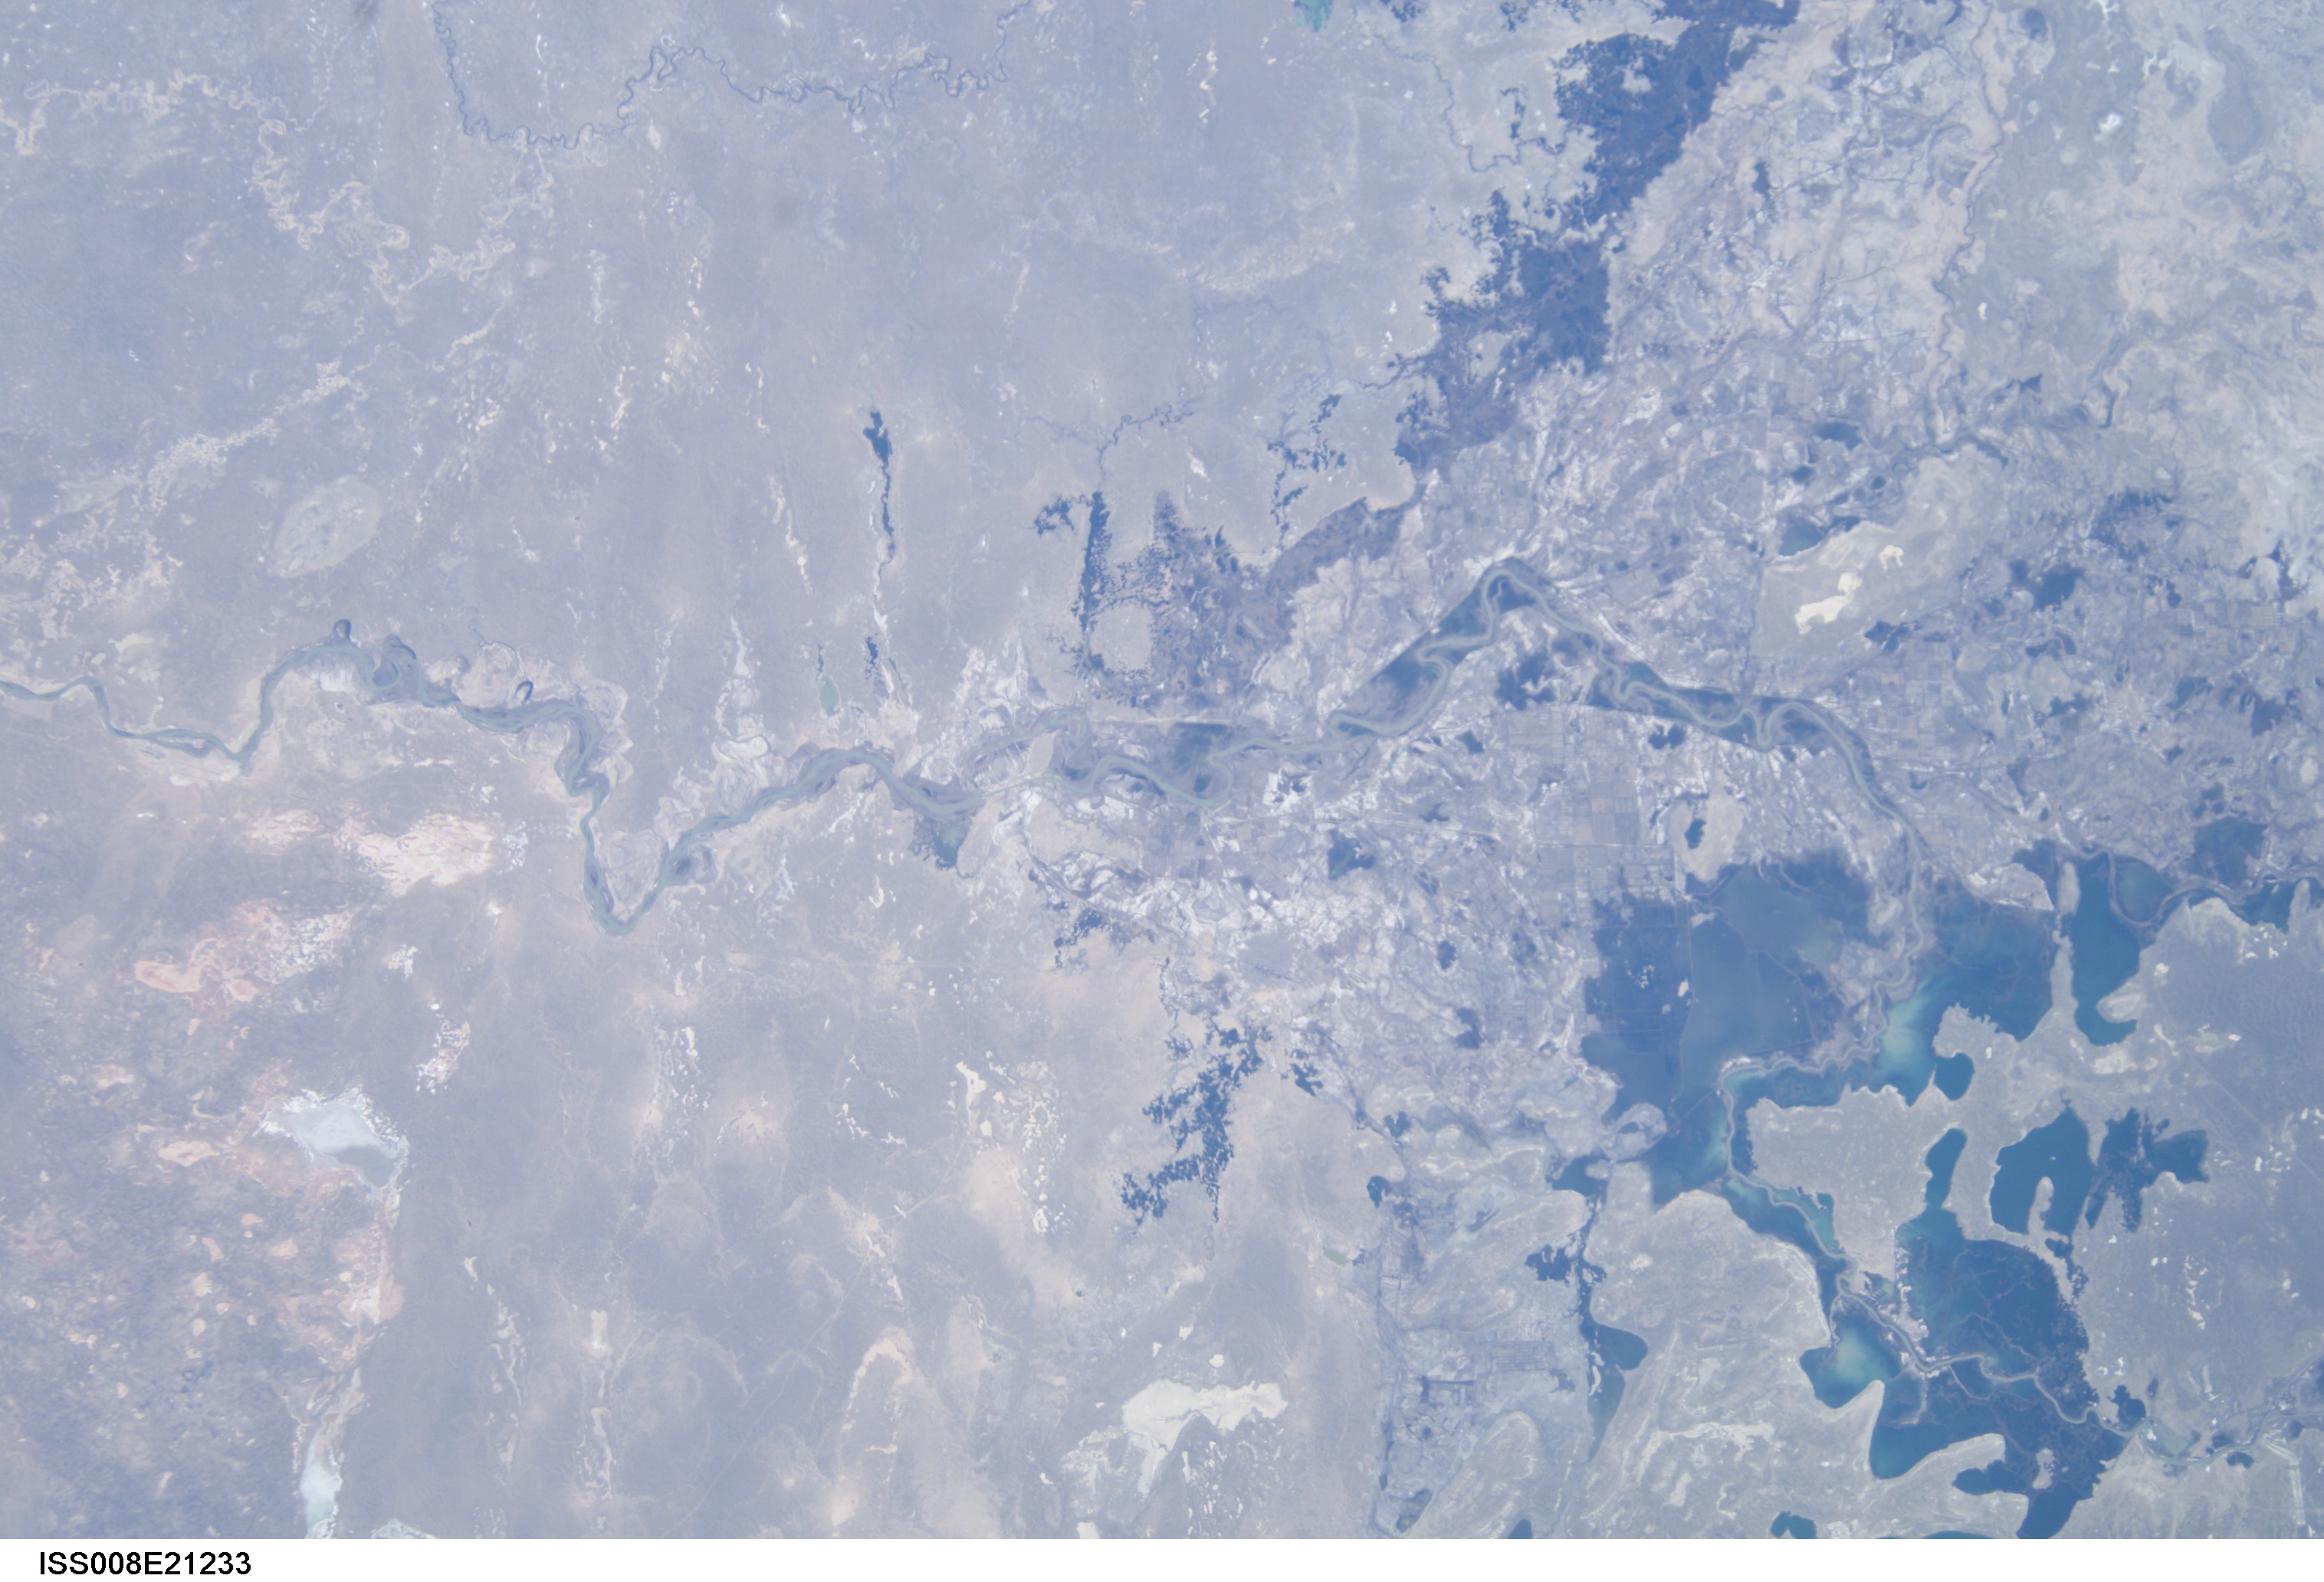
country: KAZAKHSTAN
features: SYRDAR'YA RIVER DELTA
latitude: 46.0
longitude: 62.0
